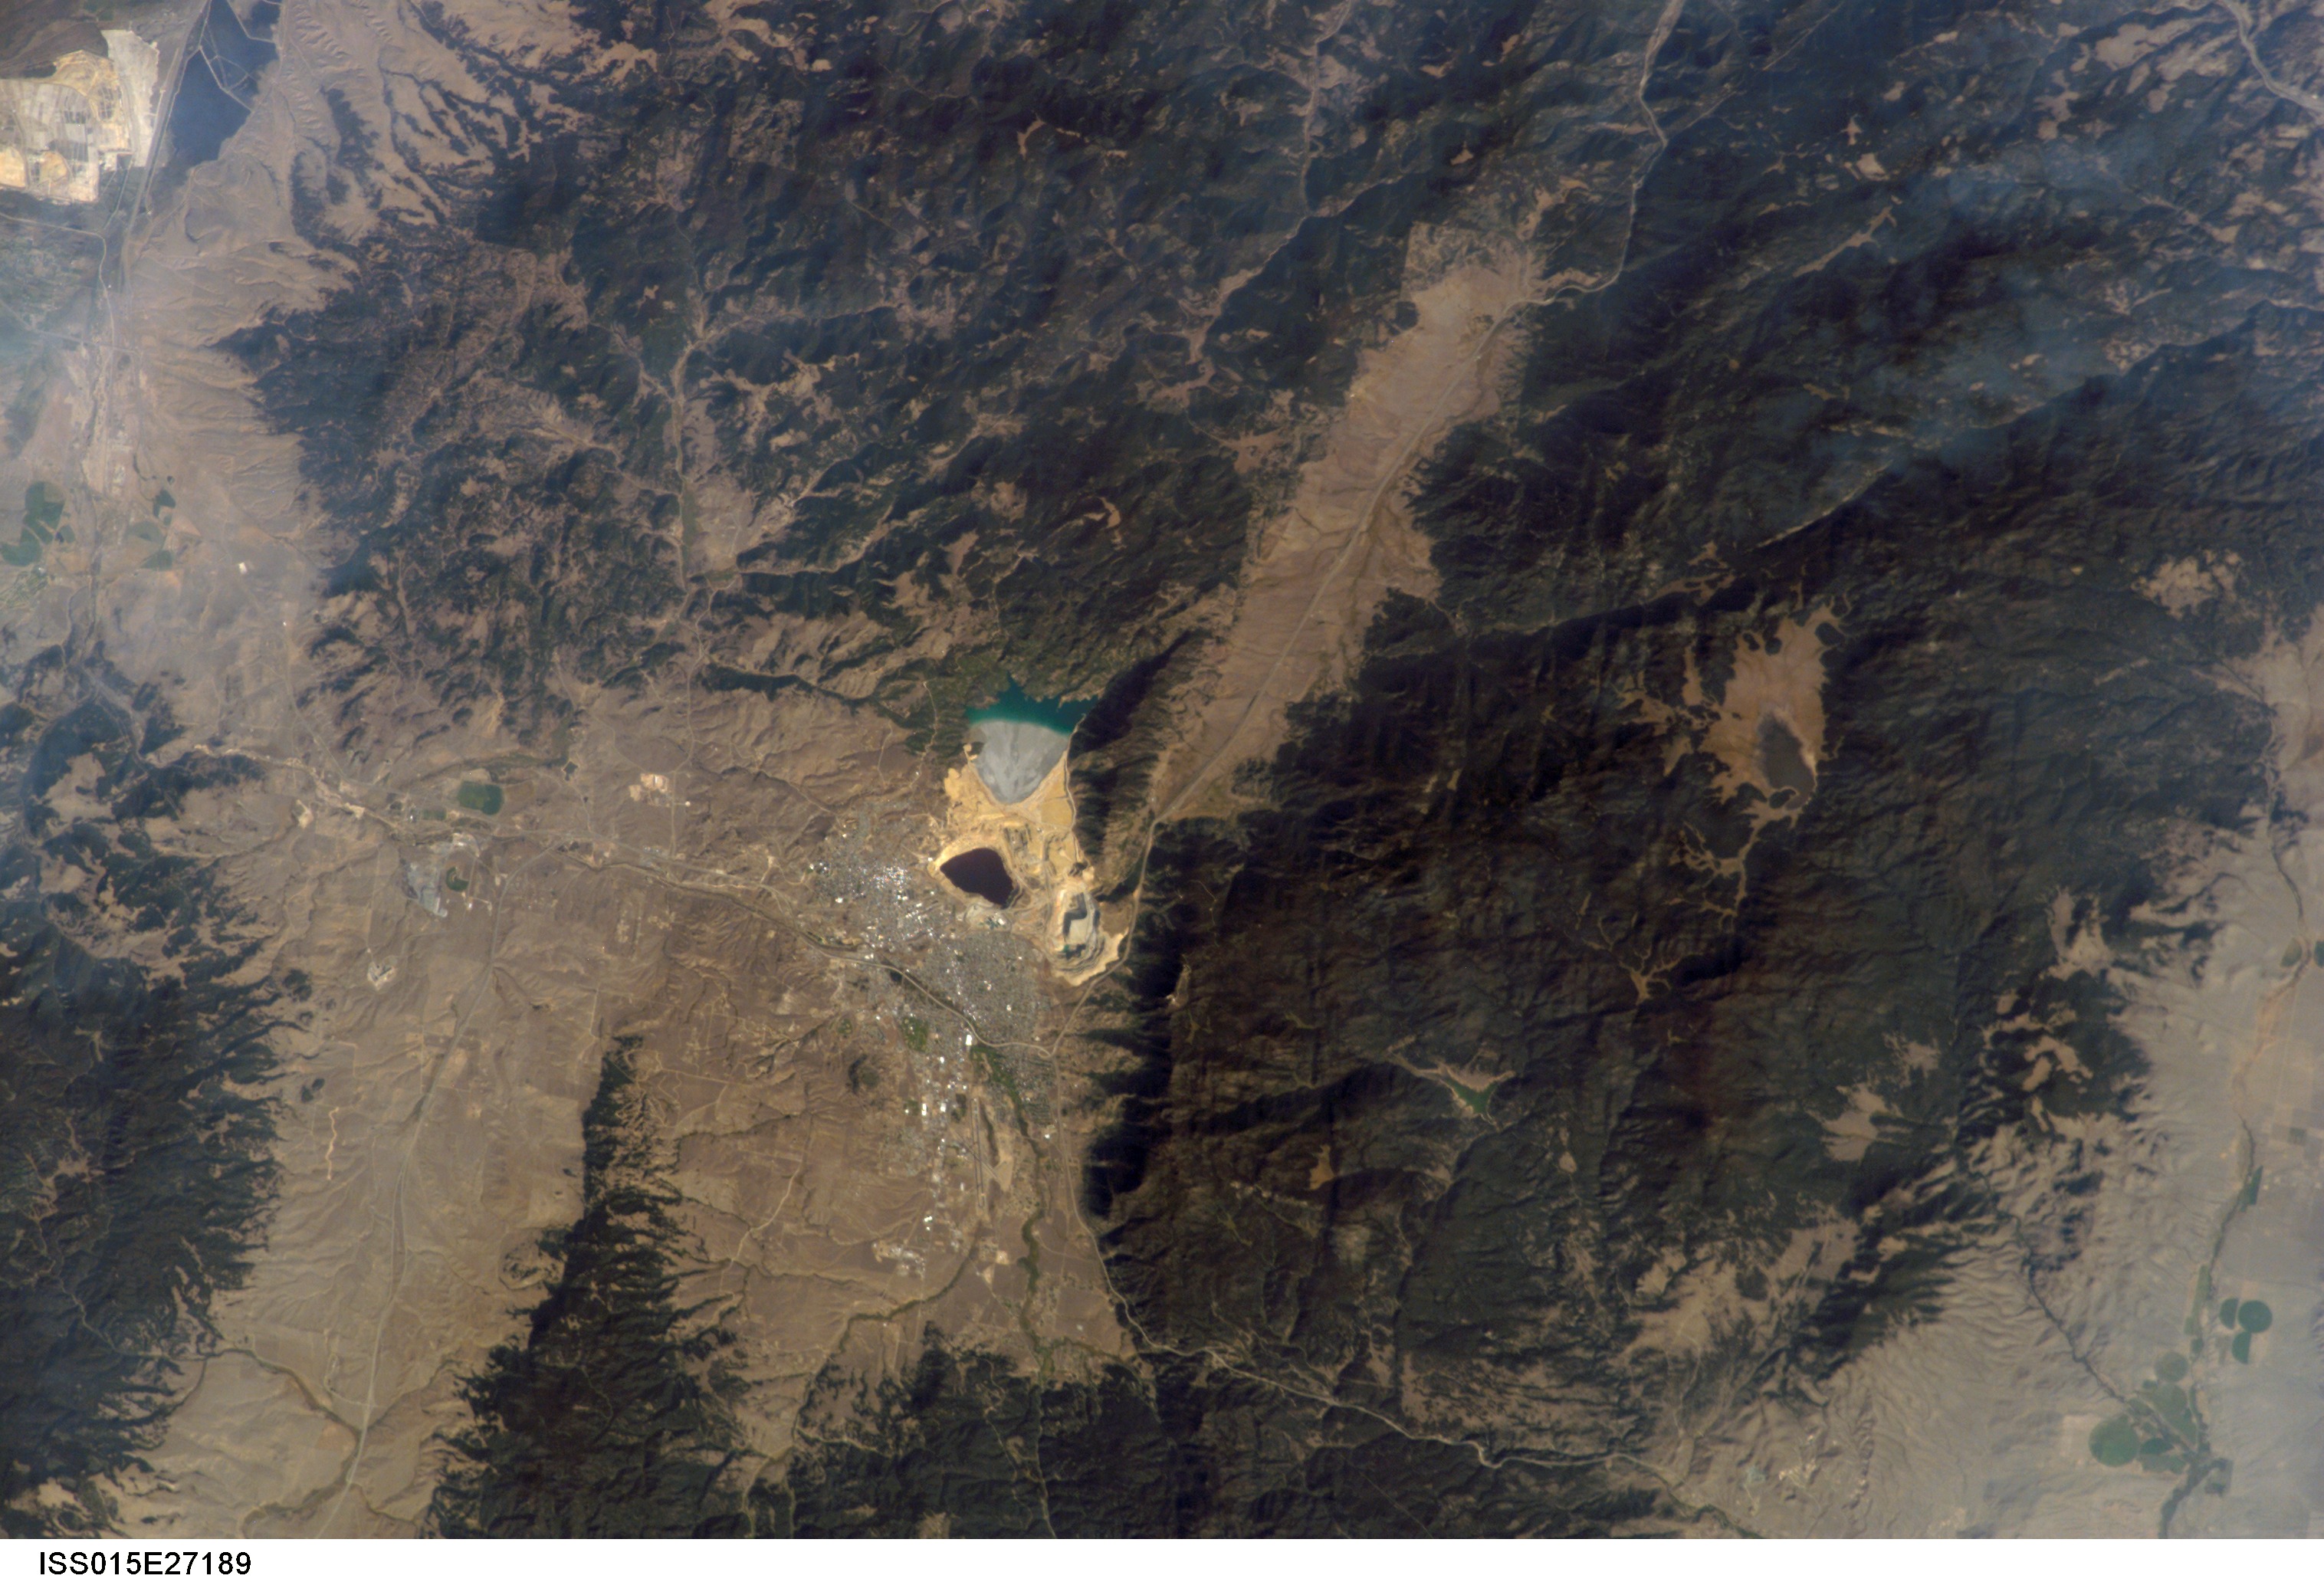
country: USA-MONTANA
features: BUTTE, BERKELEY PIT, FOREST, MTS.
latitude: 46.0
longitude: -112.5
